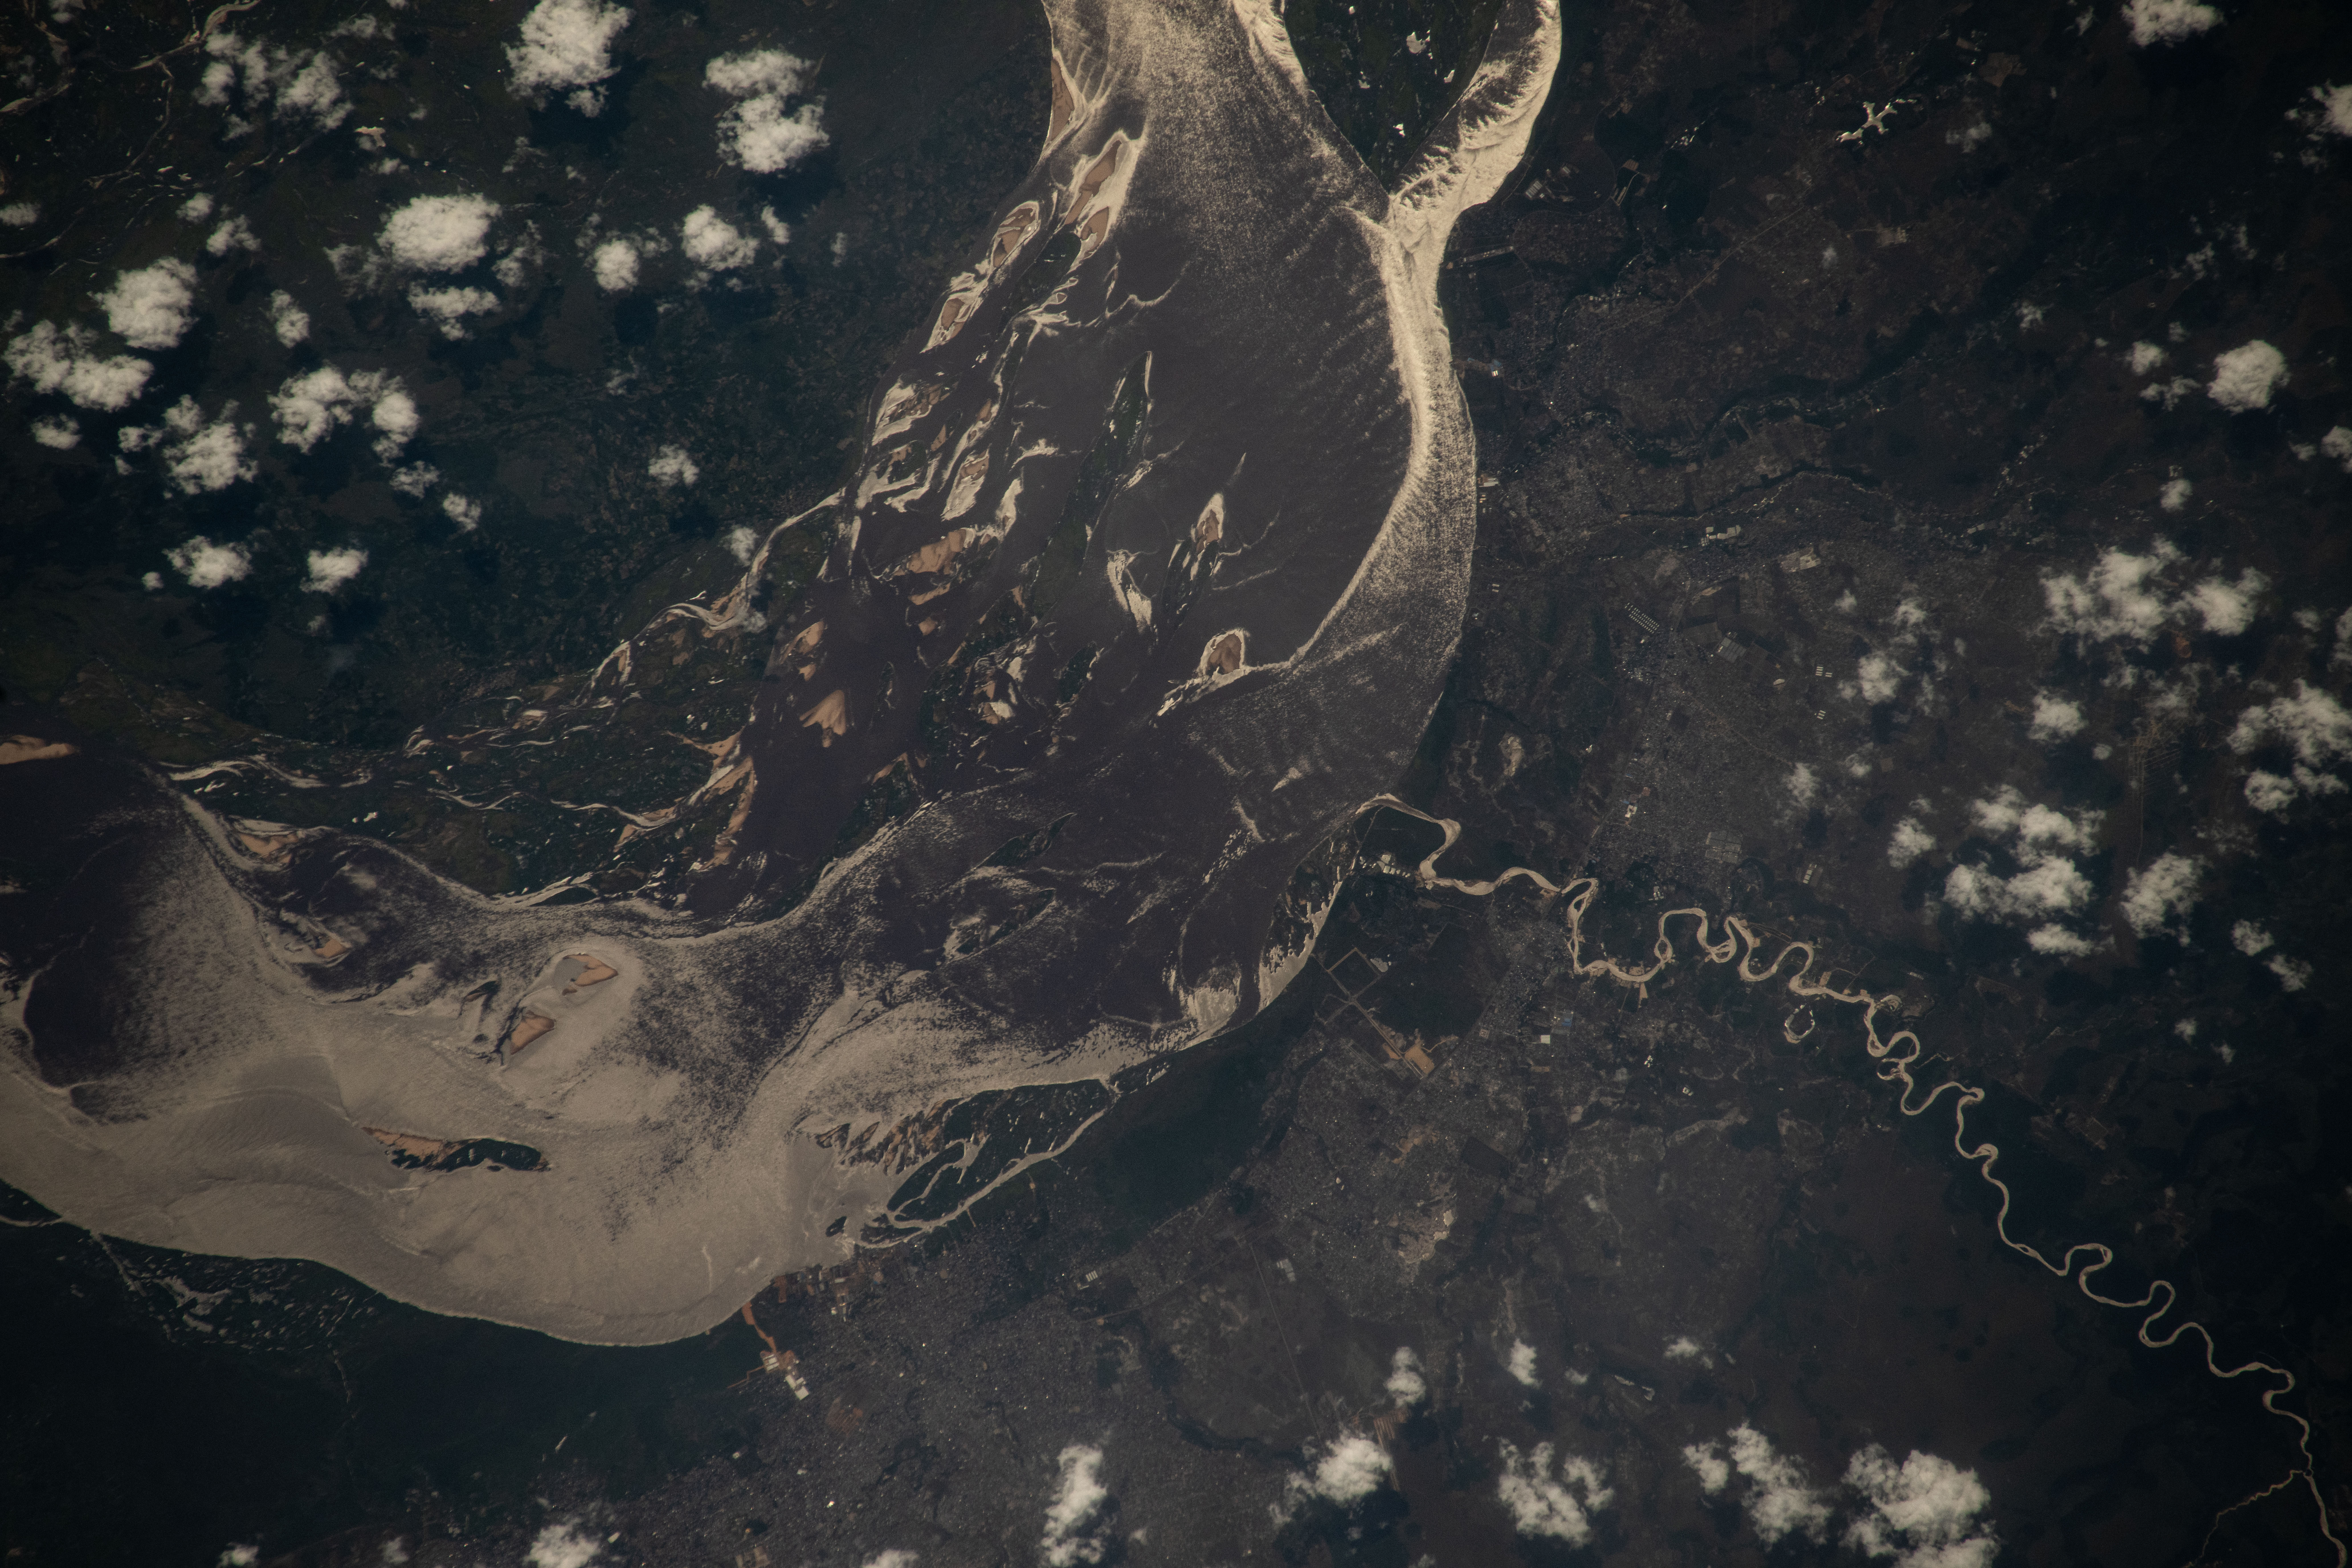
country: DEM. REP. OF CONGO
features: CONGO RIVER, KINSHASA, CLOUDS, ILE M'BAMOU, KIMPOKO
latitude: -4.2
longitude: 15.5
